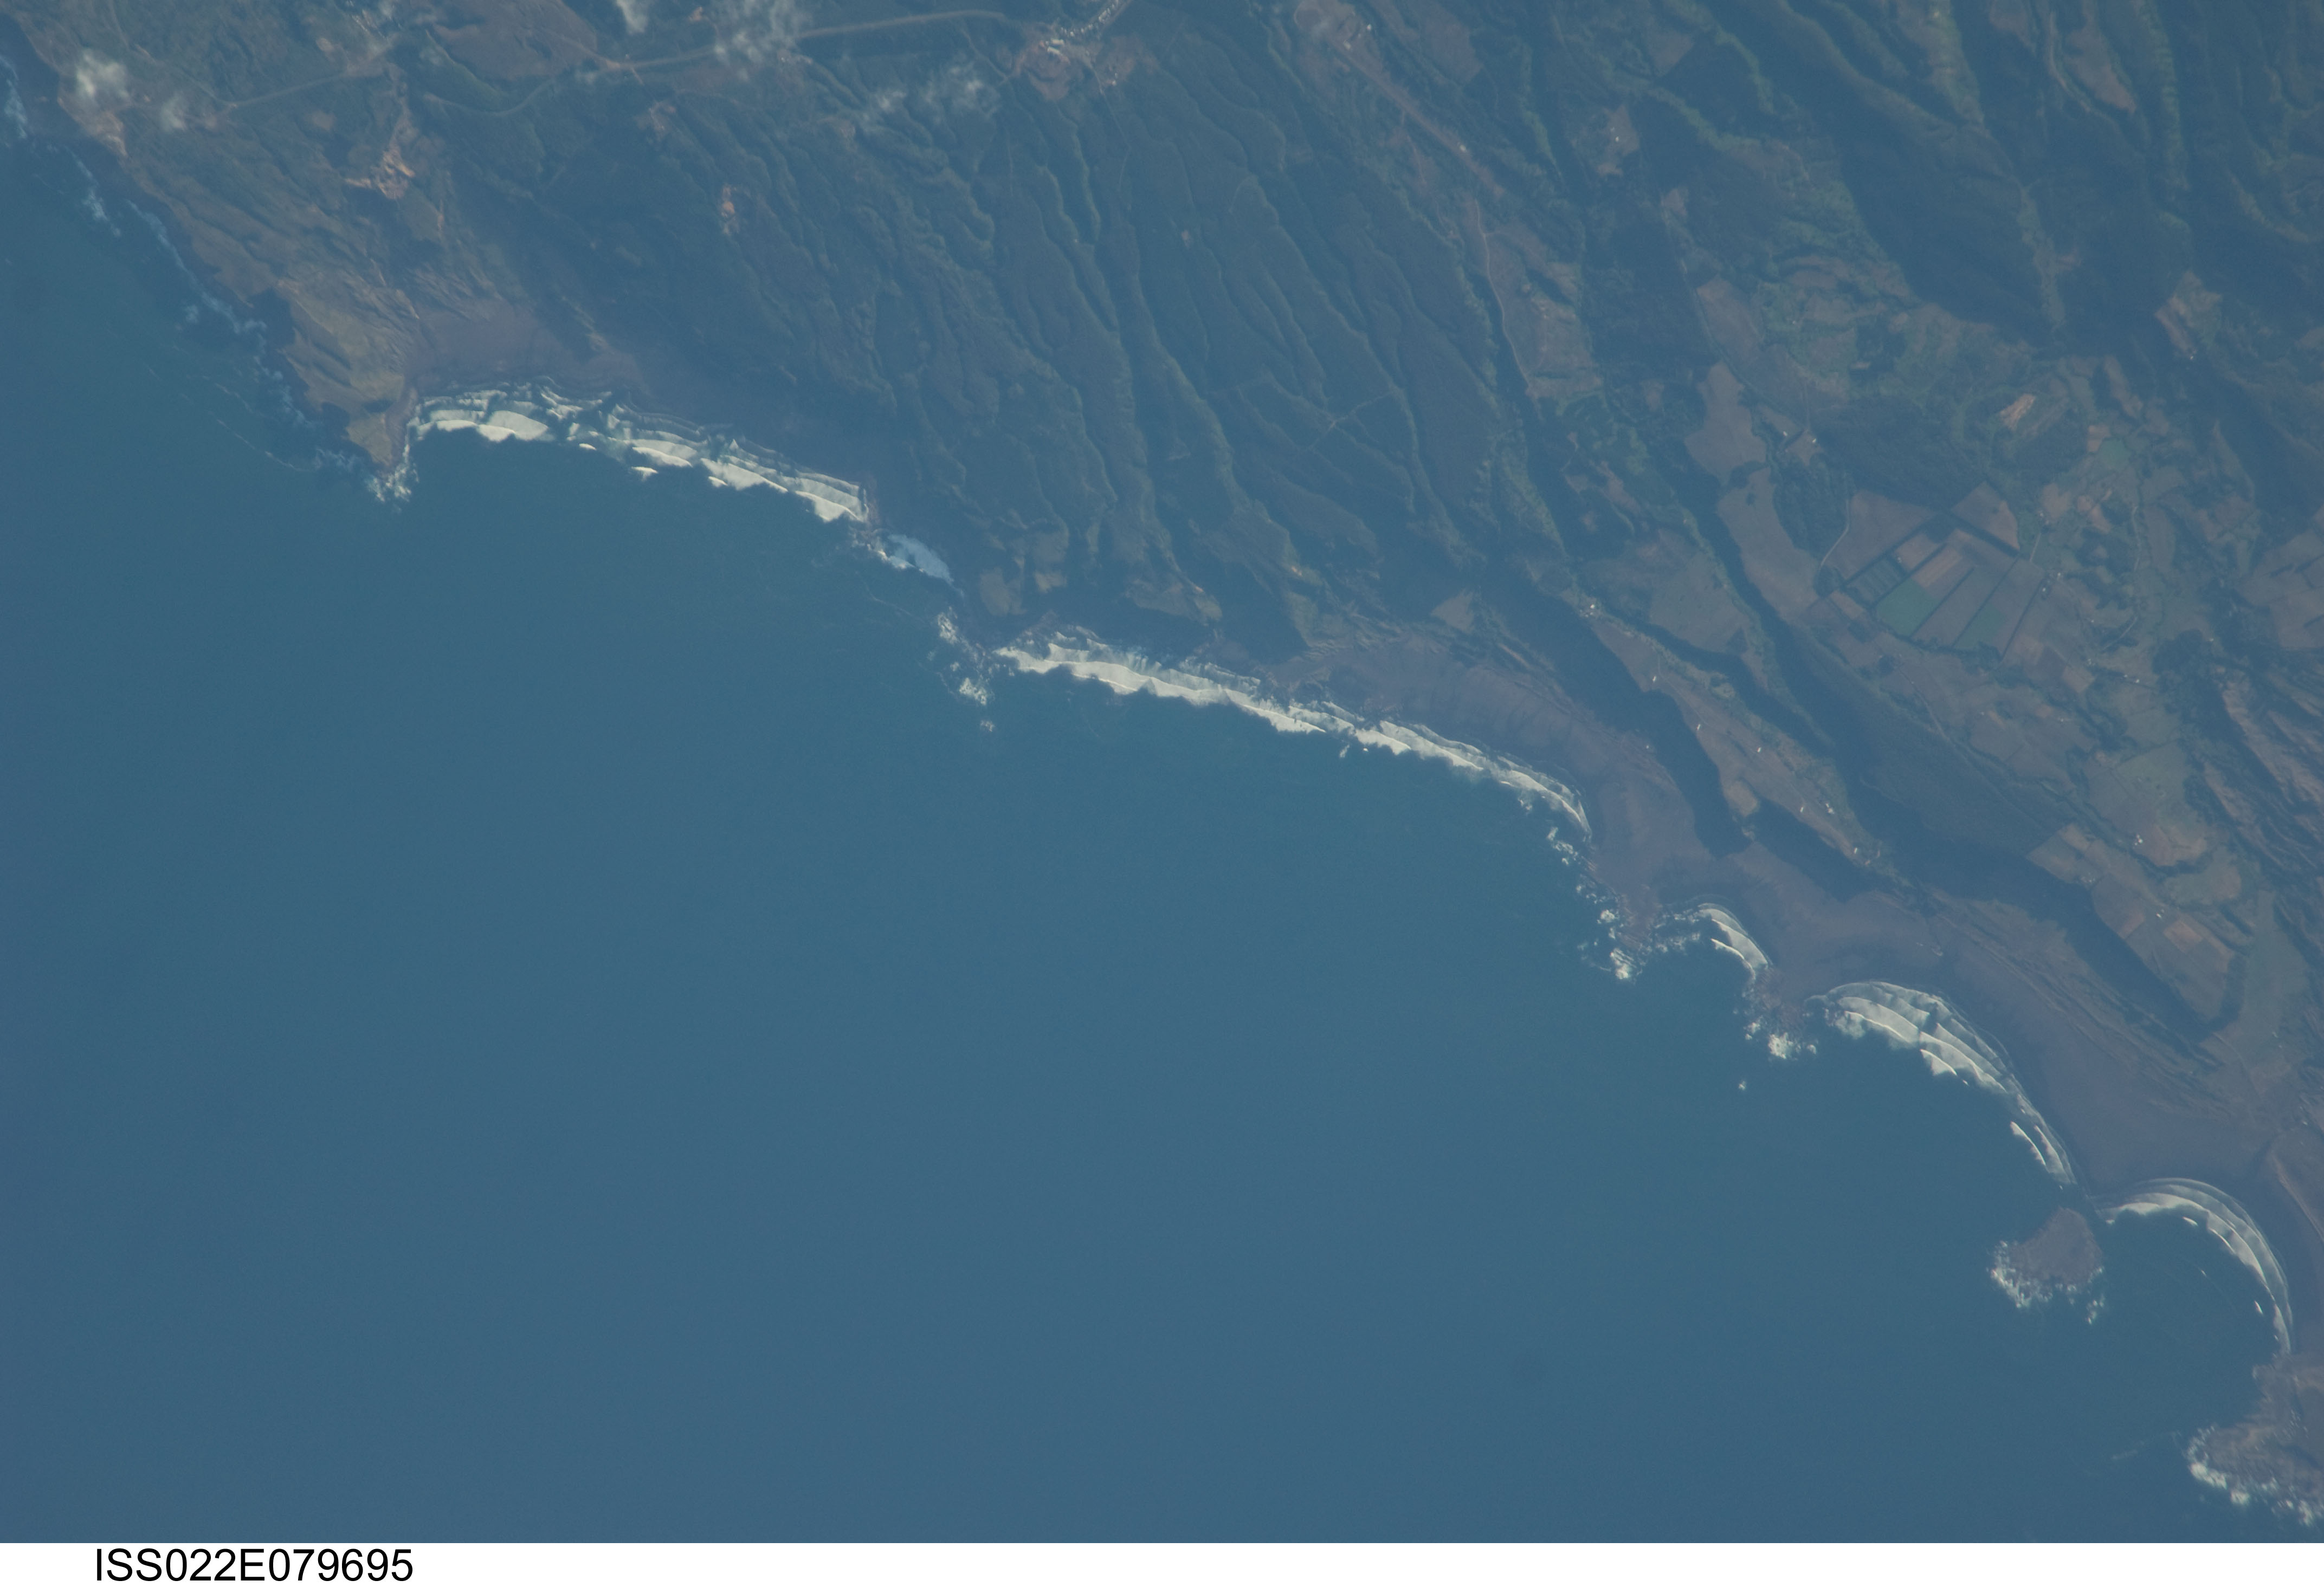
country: CHILE
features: S. LEBU AREA, FOREST, AGR.
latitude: -37.7
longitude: -73.7
